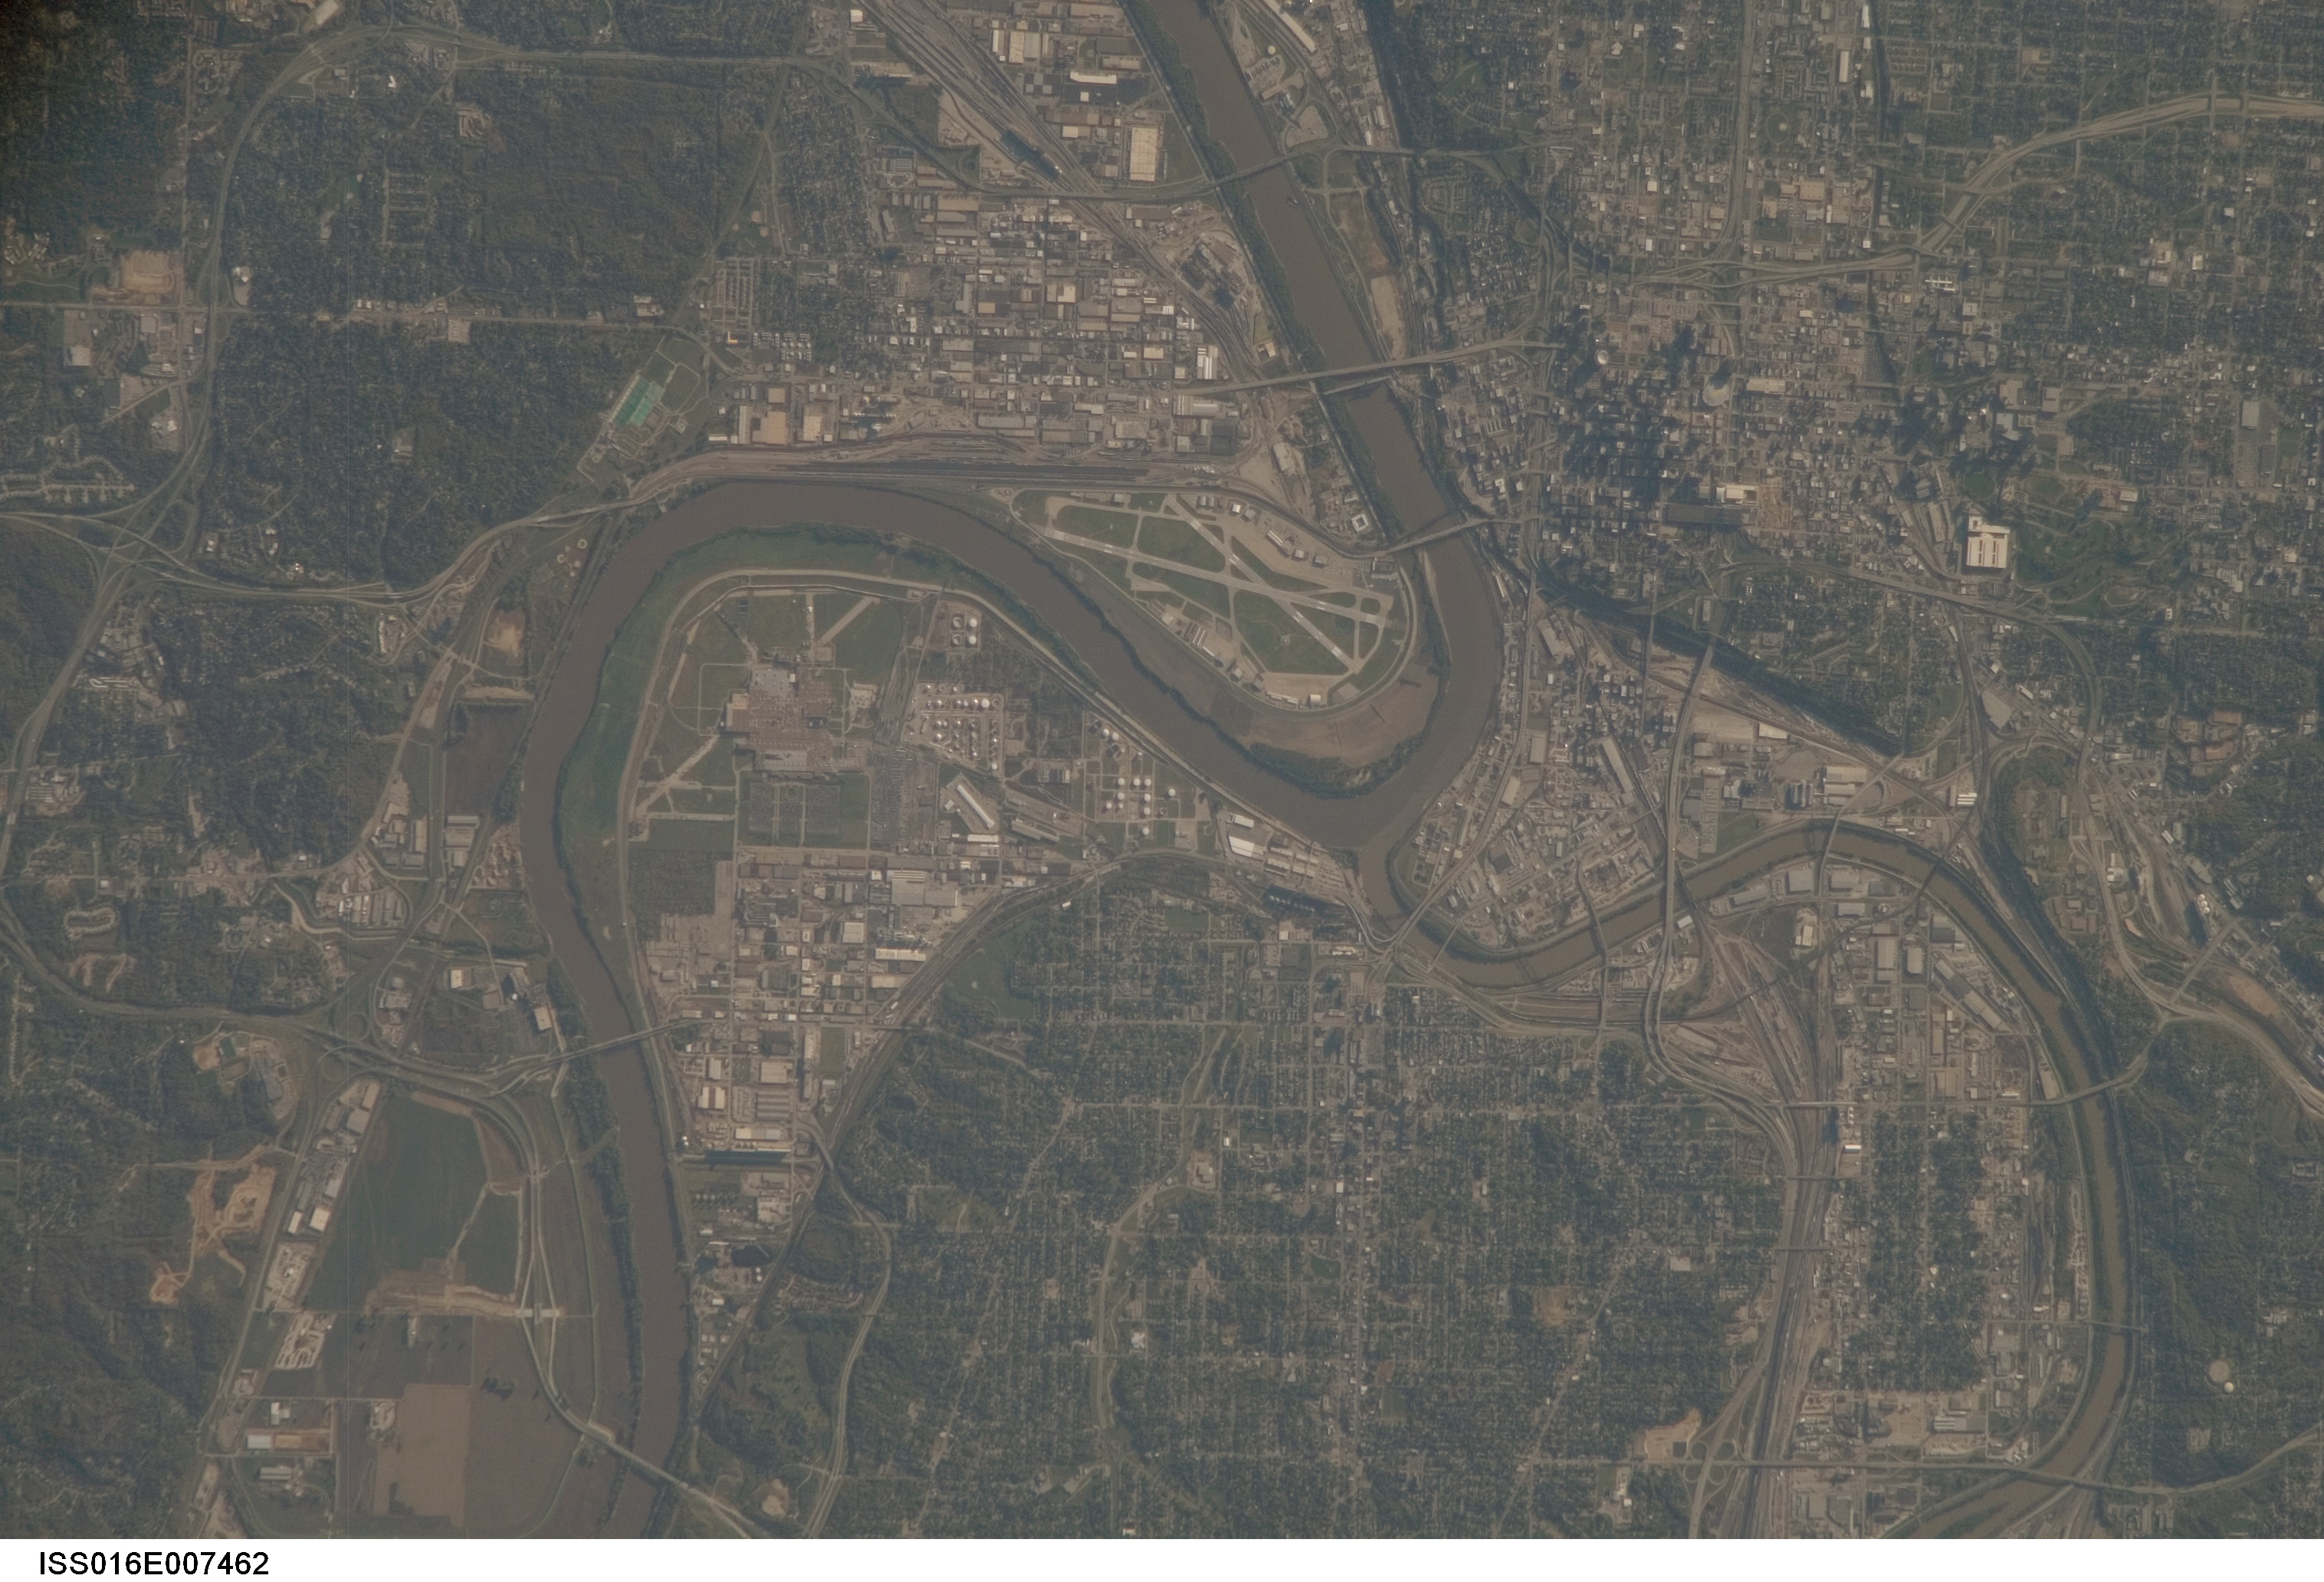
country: USA-MISSOURI
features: KANSAS CITY, MISSOURI RIVER
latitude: 39.1
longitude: -94.6
